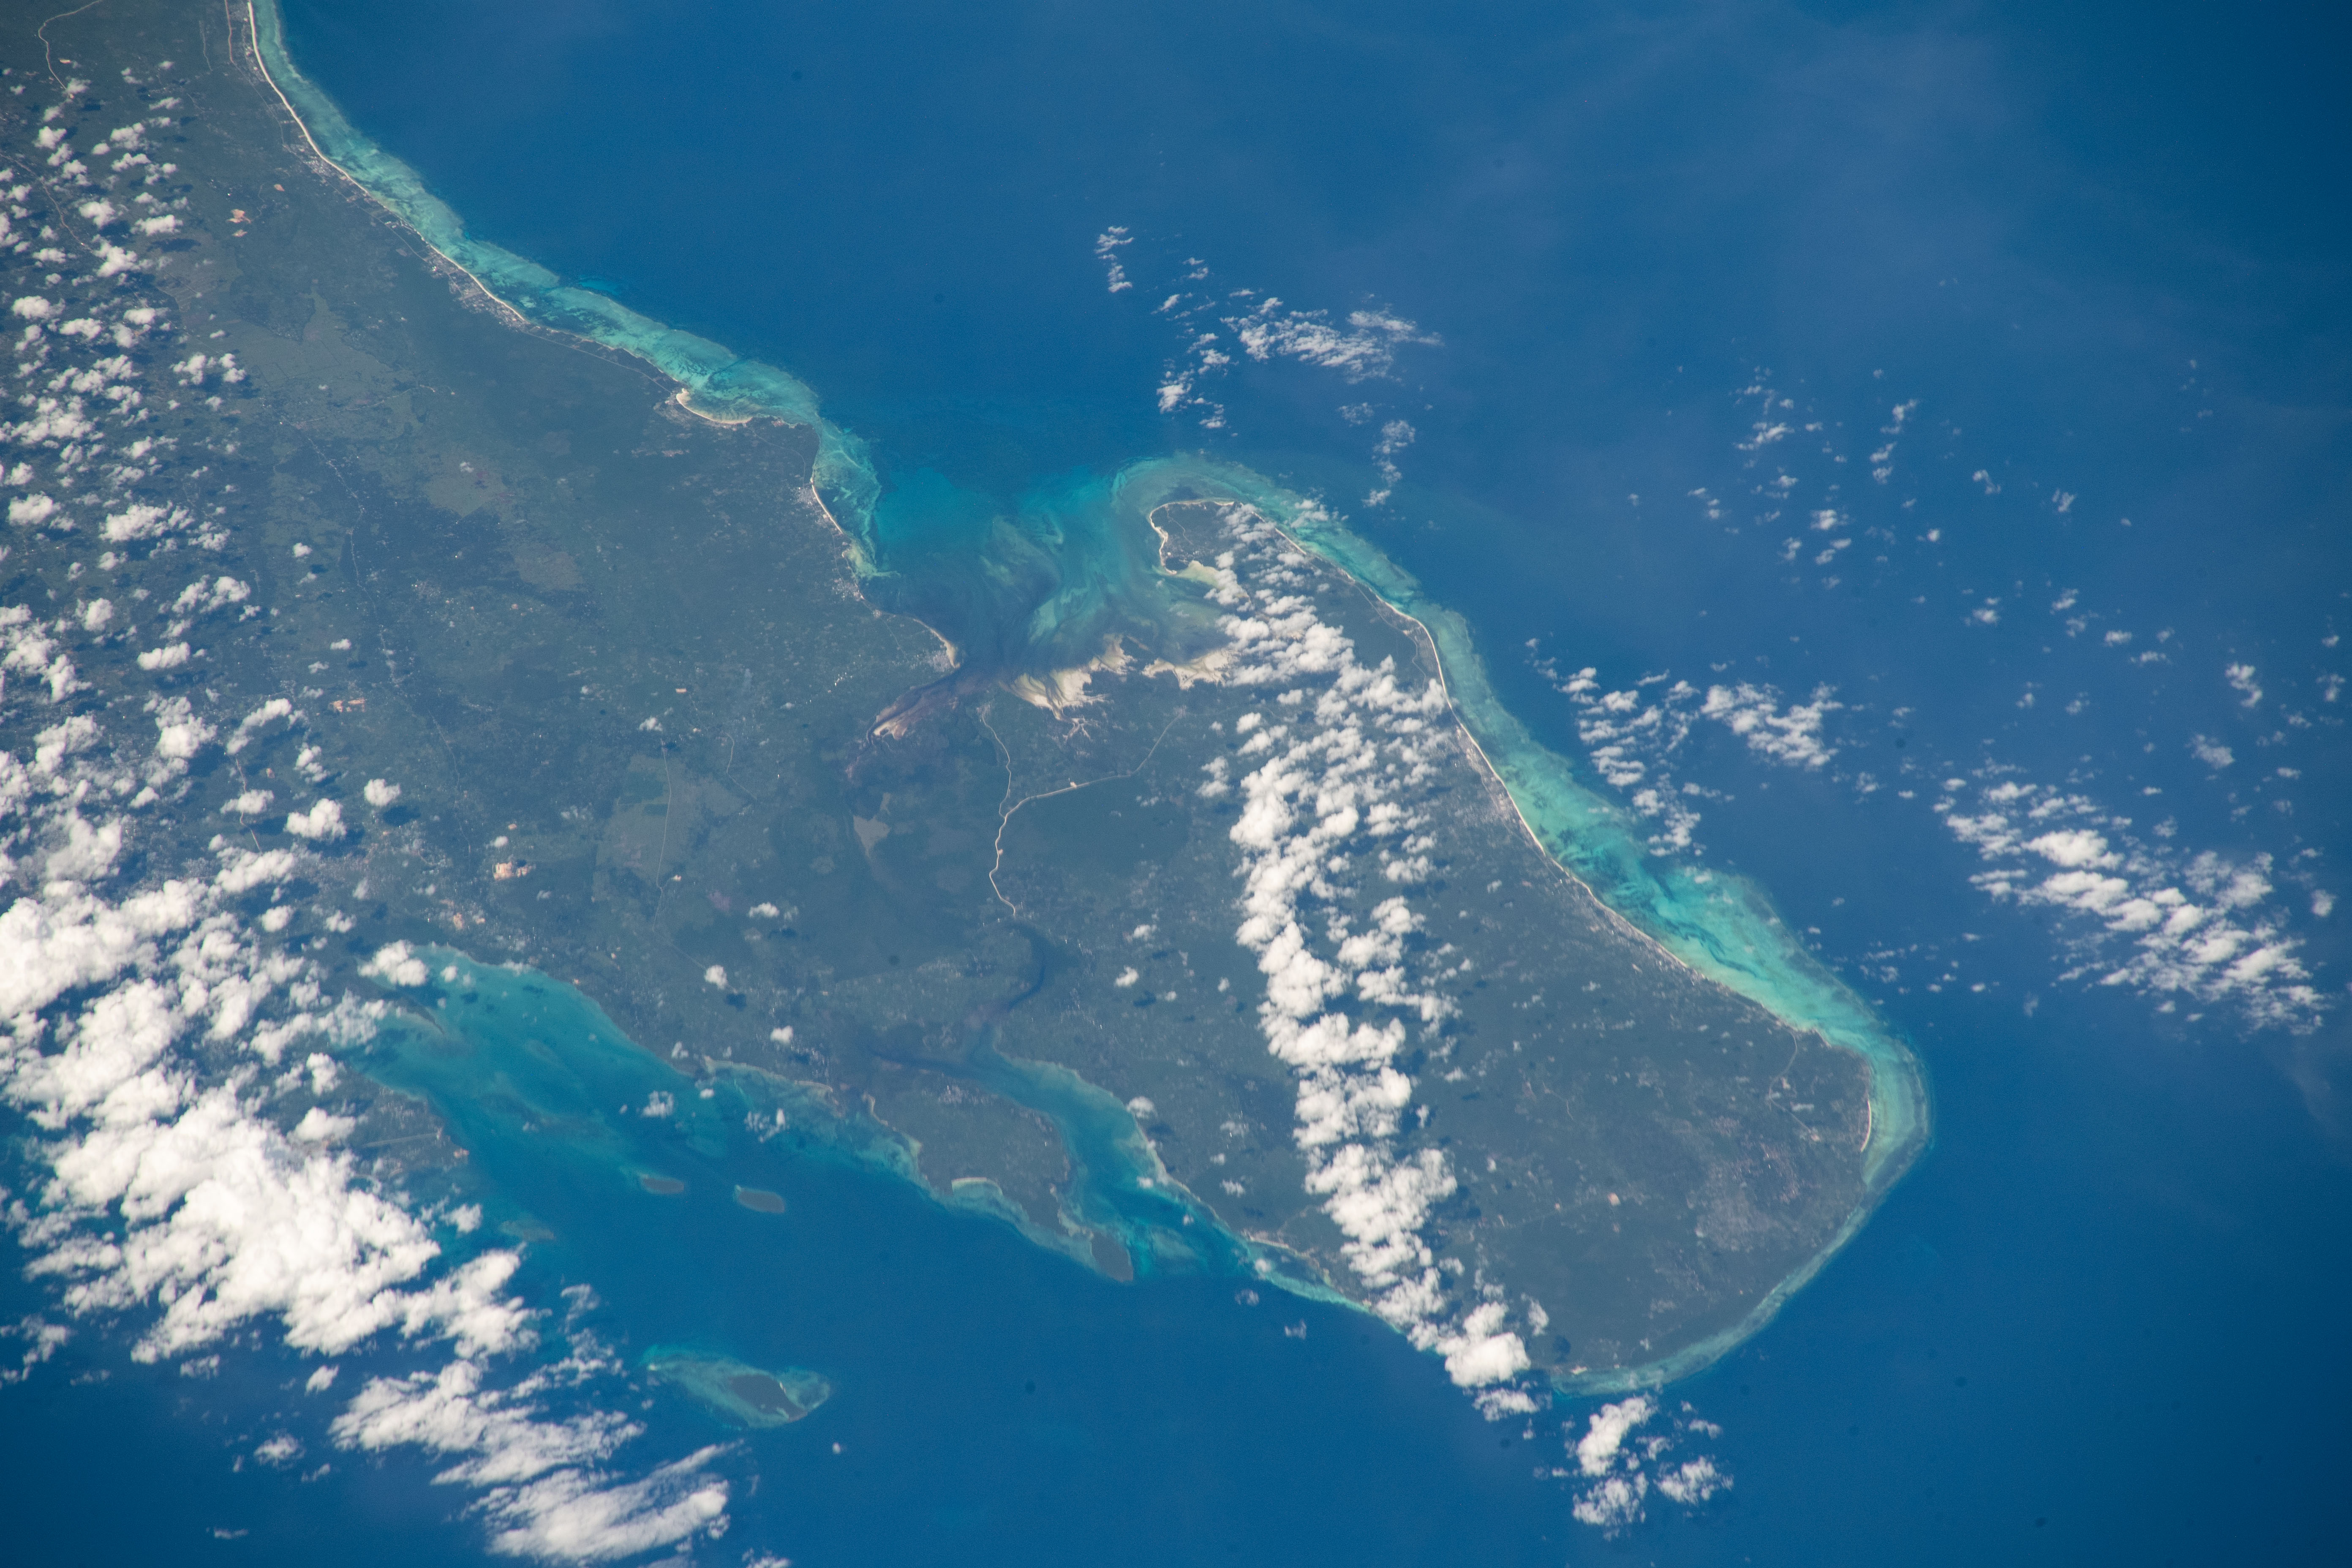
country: TANZANIA
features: ZANZIBAR
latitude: -6.2
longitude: 39.5
